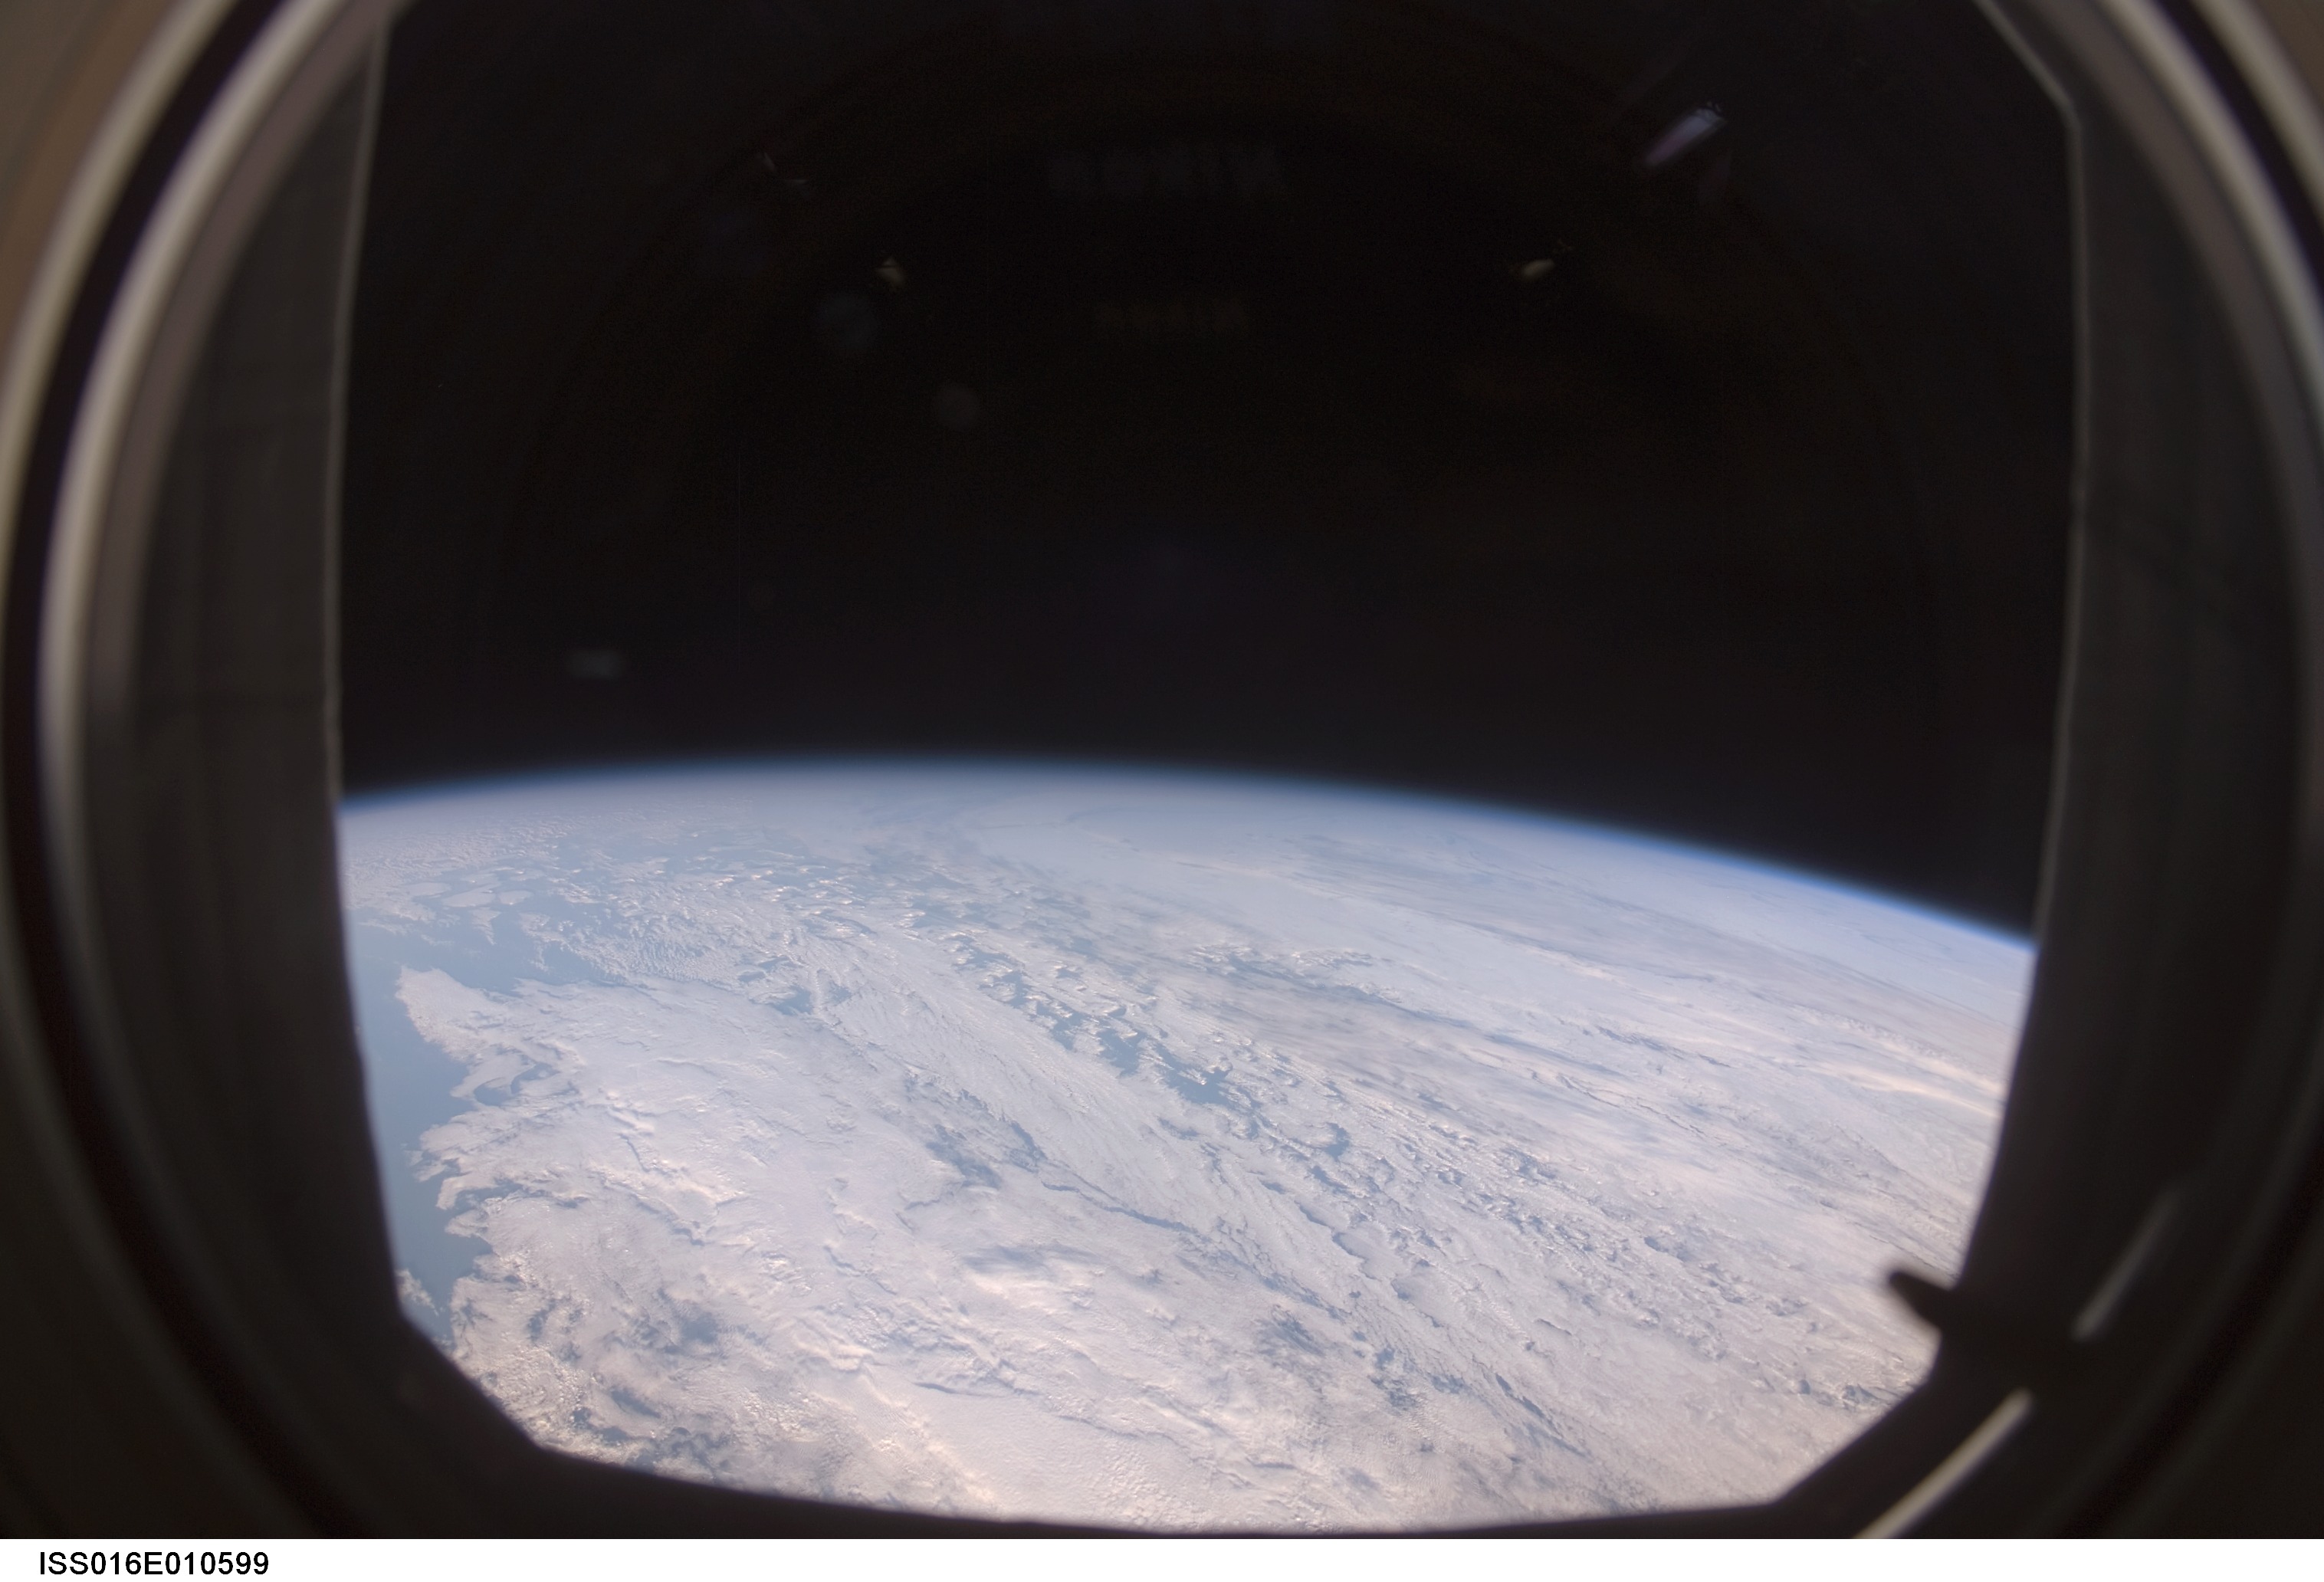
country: ATLANTIC OCEAN
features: PAN-LOW CLOUD FORMATIONS
